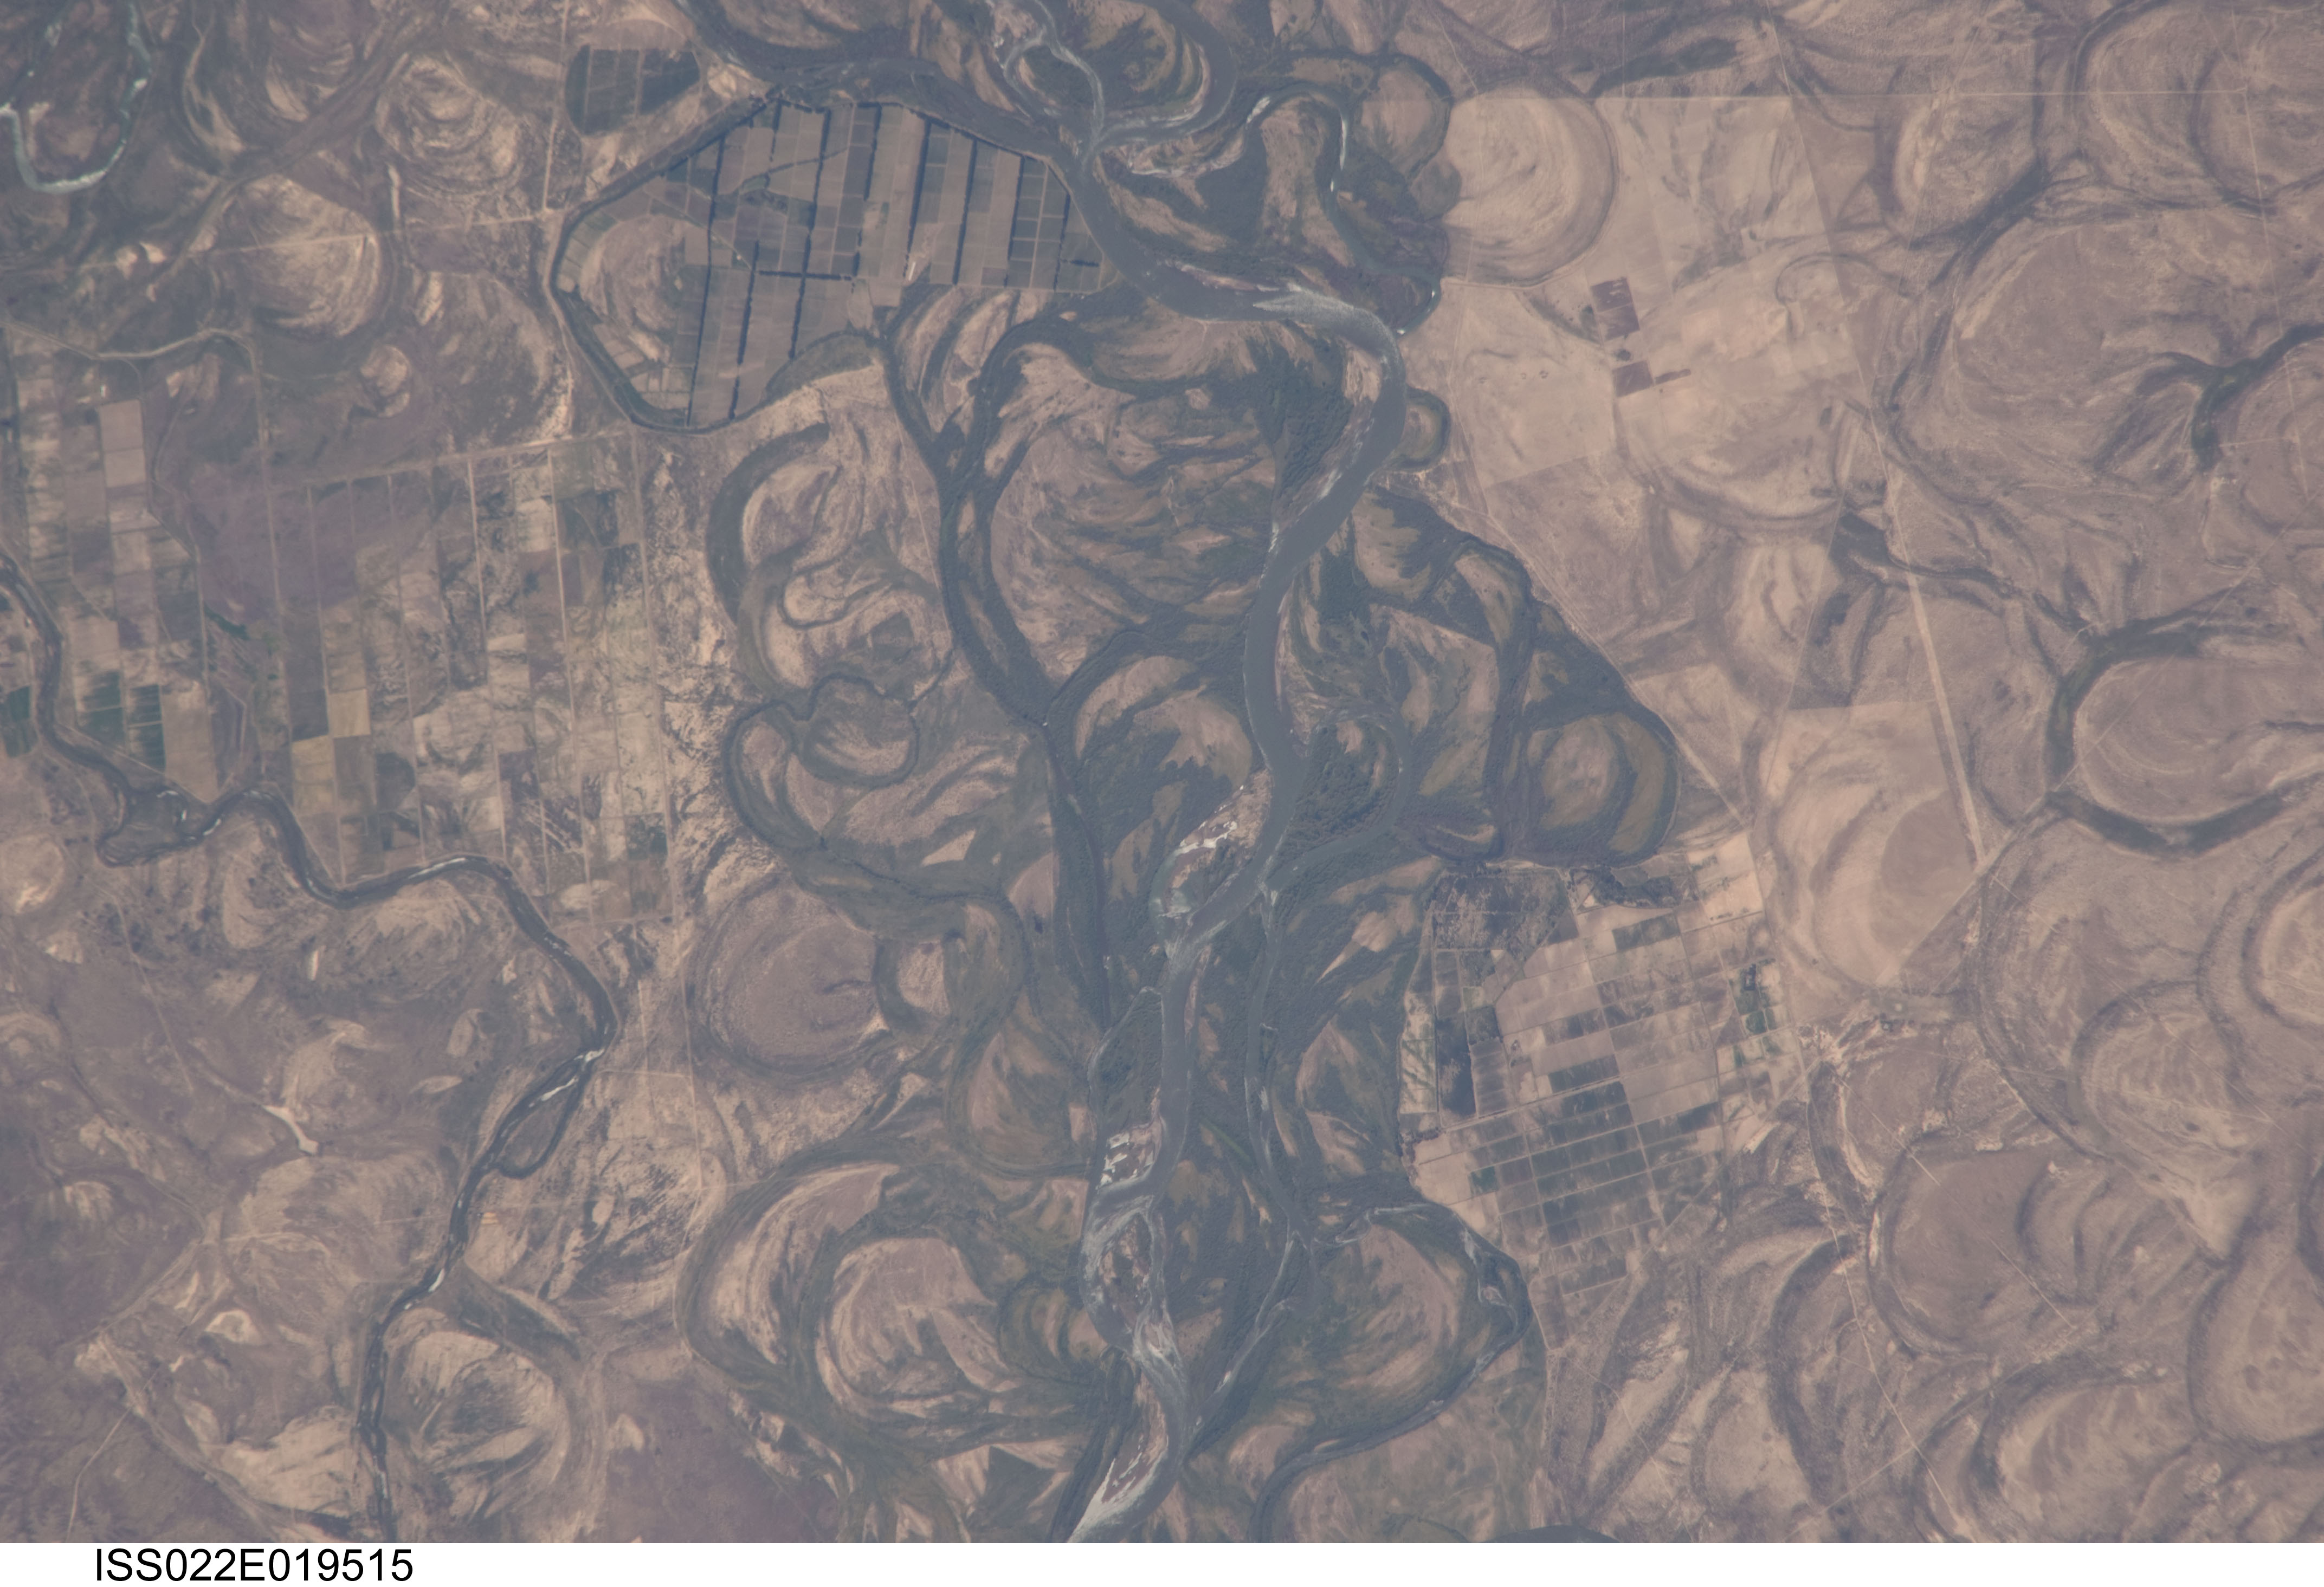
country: ARGENTINA
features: RIO NEGRO, FT. CASTRO, FLOOD PLAIN
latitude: -39.9
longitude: -65.3
